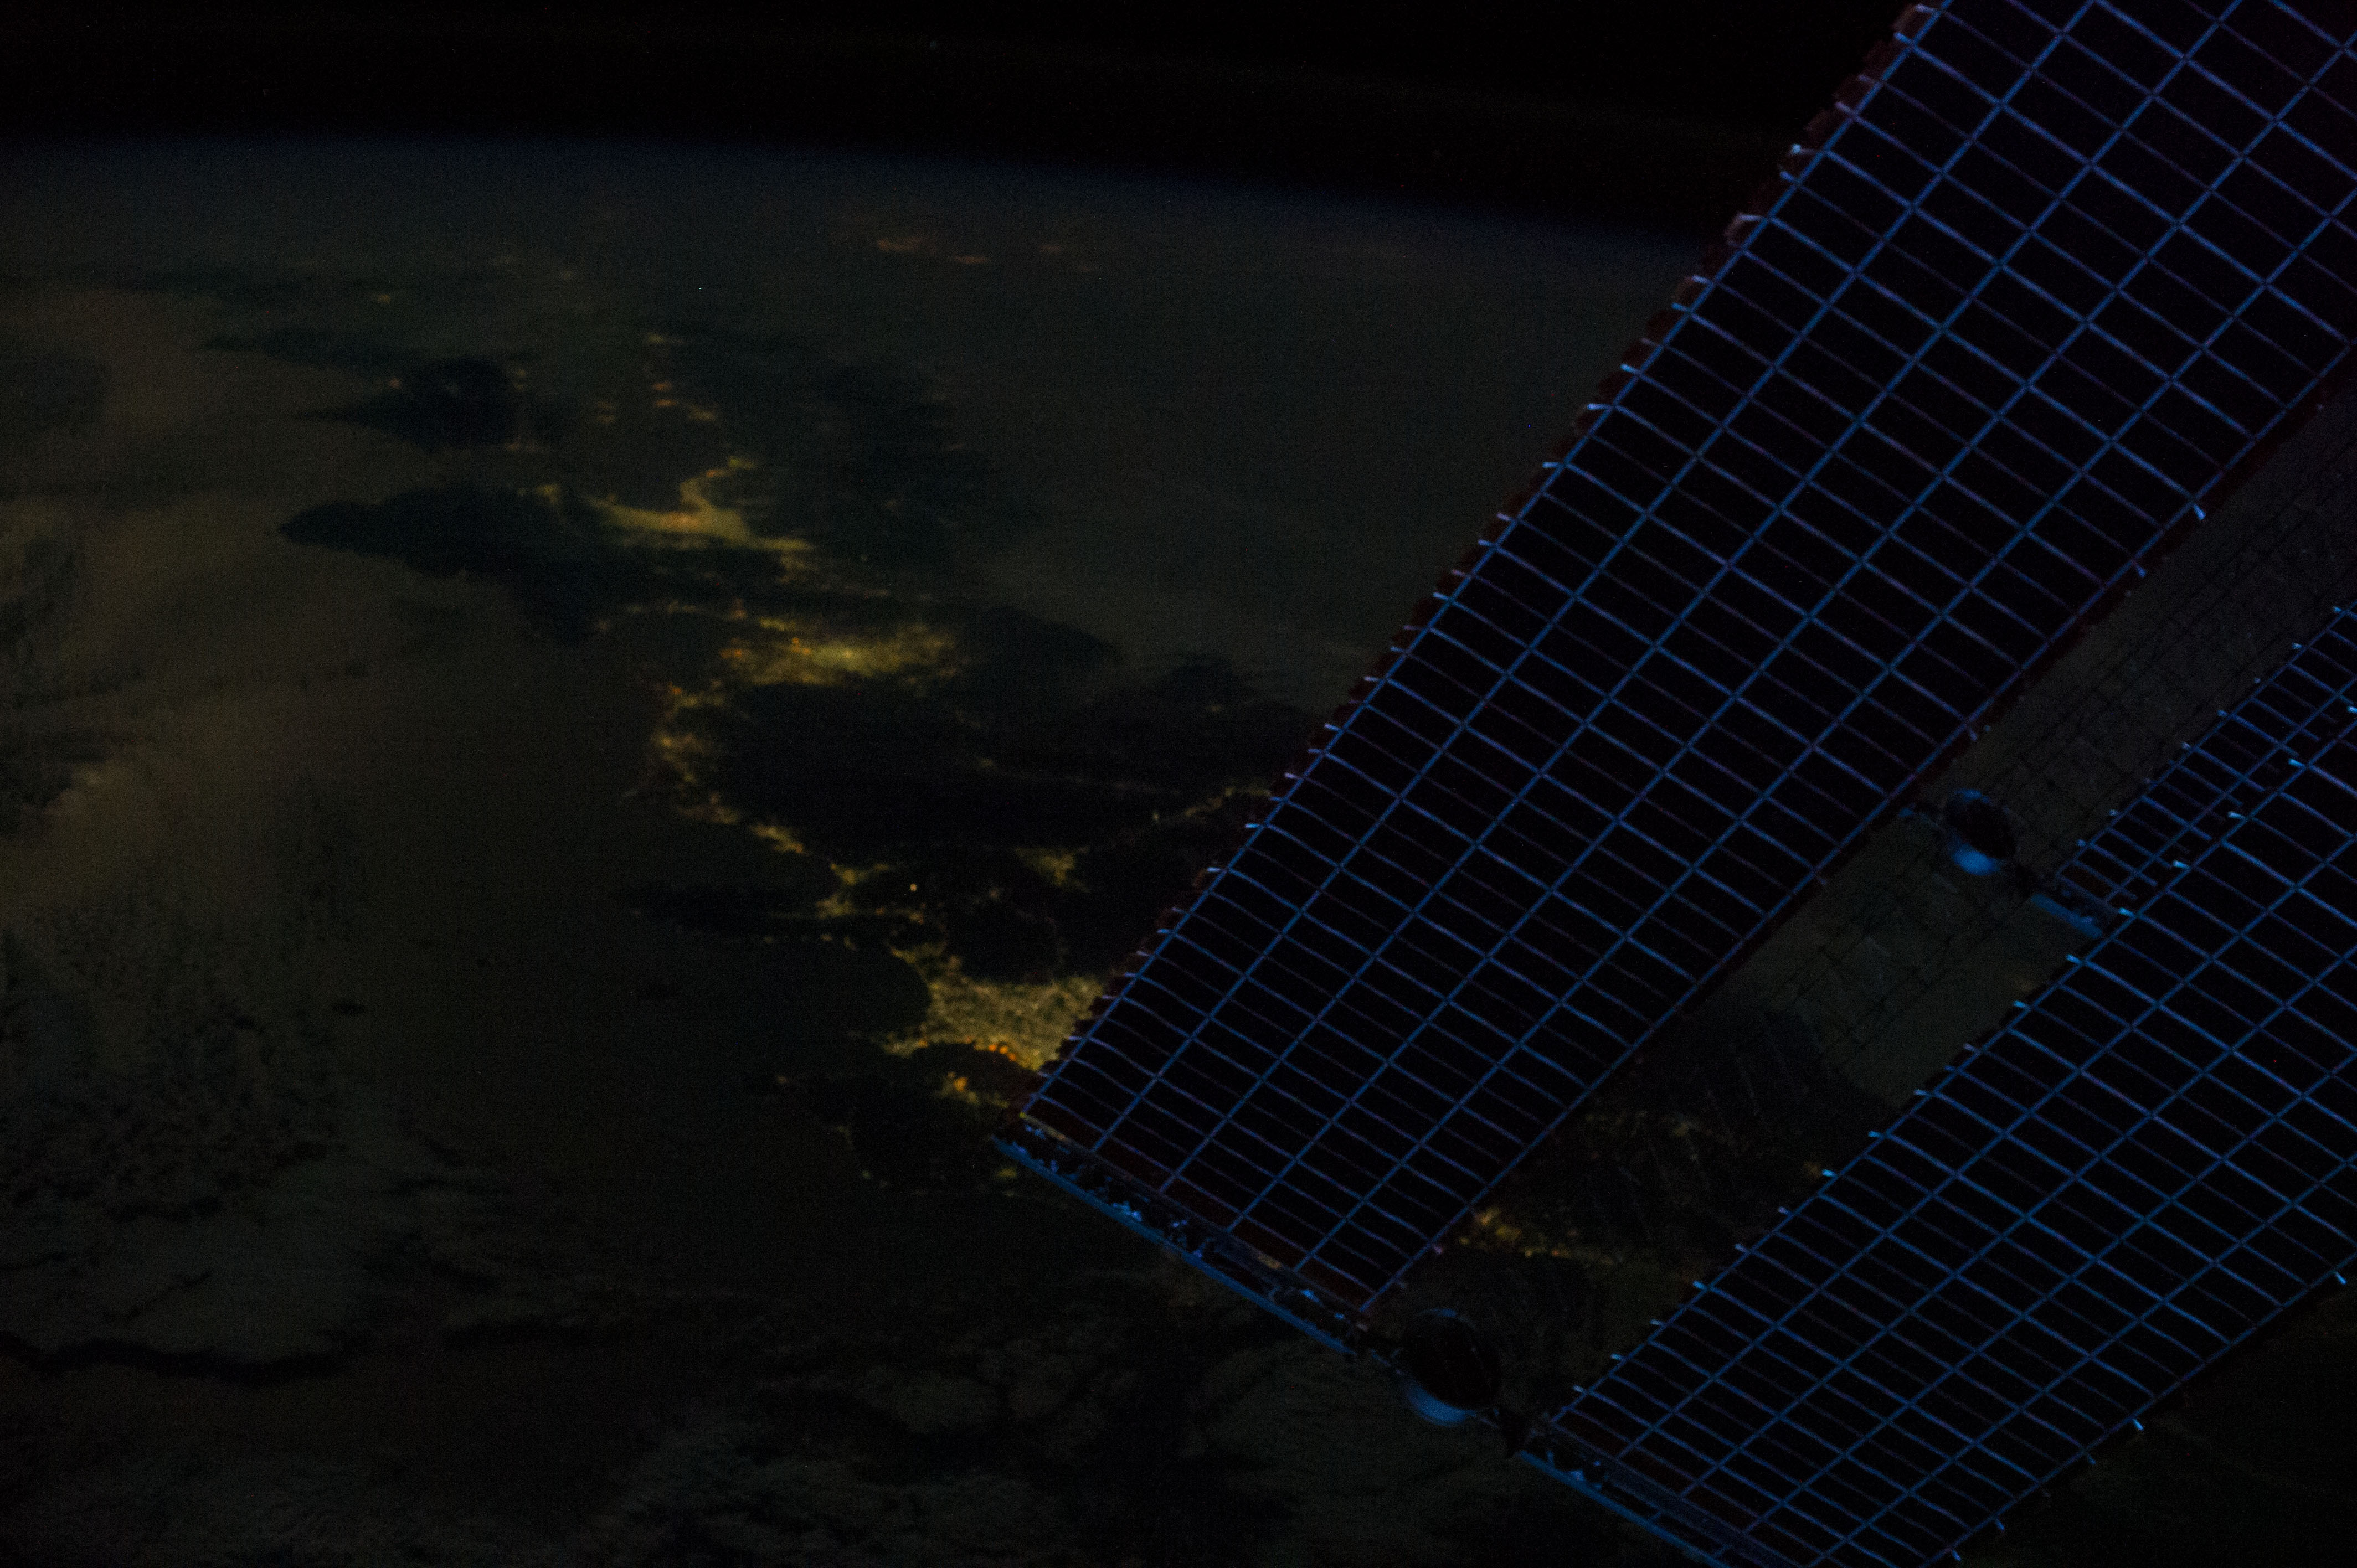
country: JAPAN
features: ATMOSPHERIC LIMB, NAGOYA, OSAKA, TOKYO, SEA OF JAPAN, MT FUJI
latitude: 36.5
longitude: 137.8
